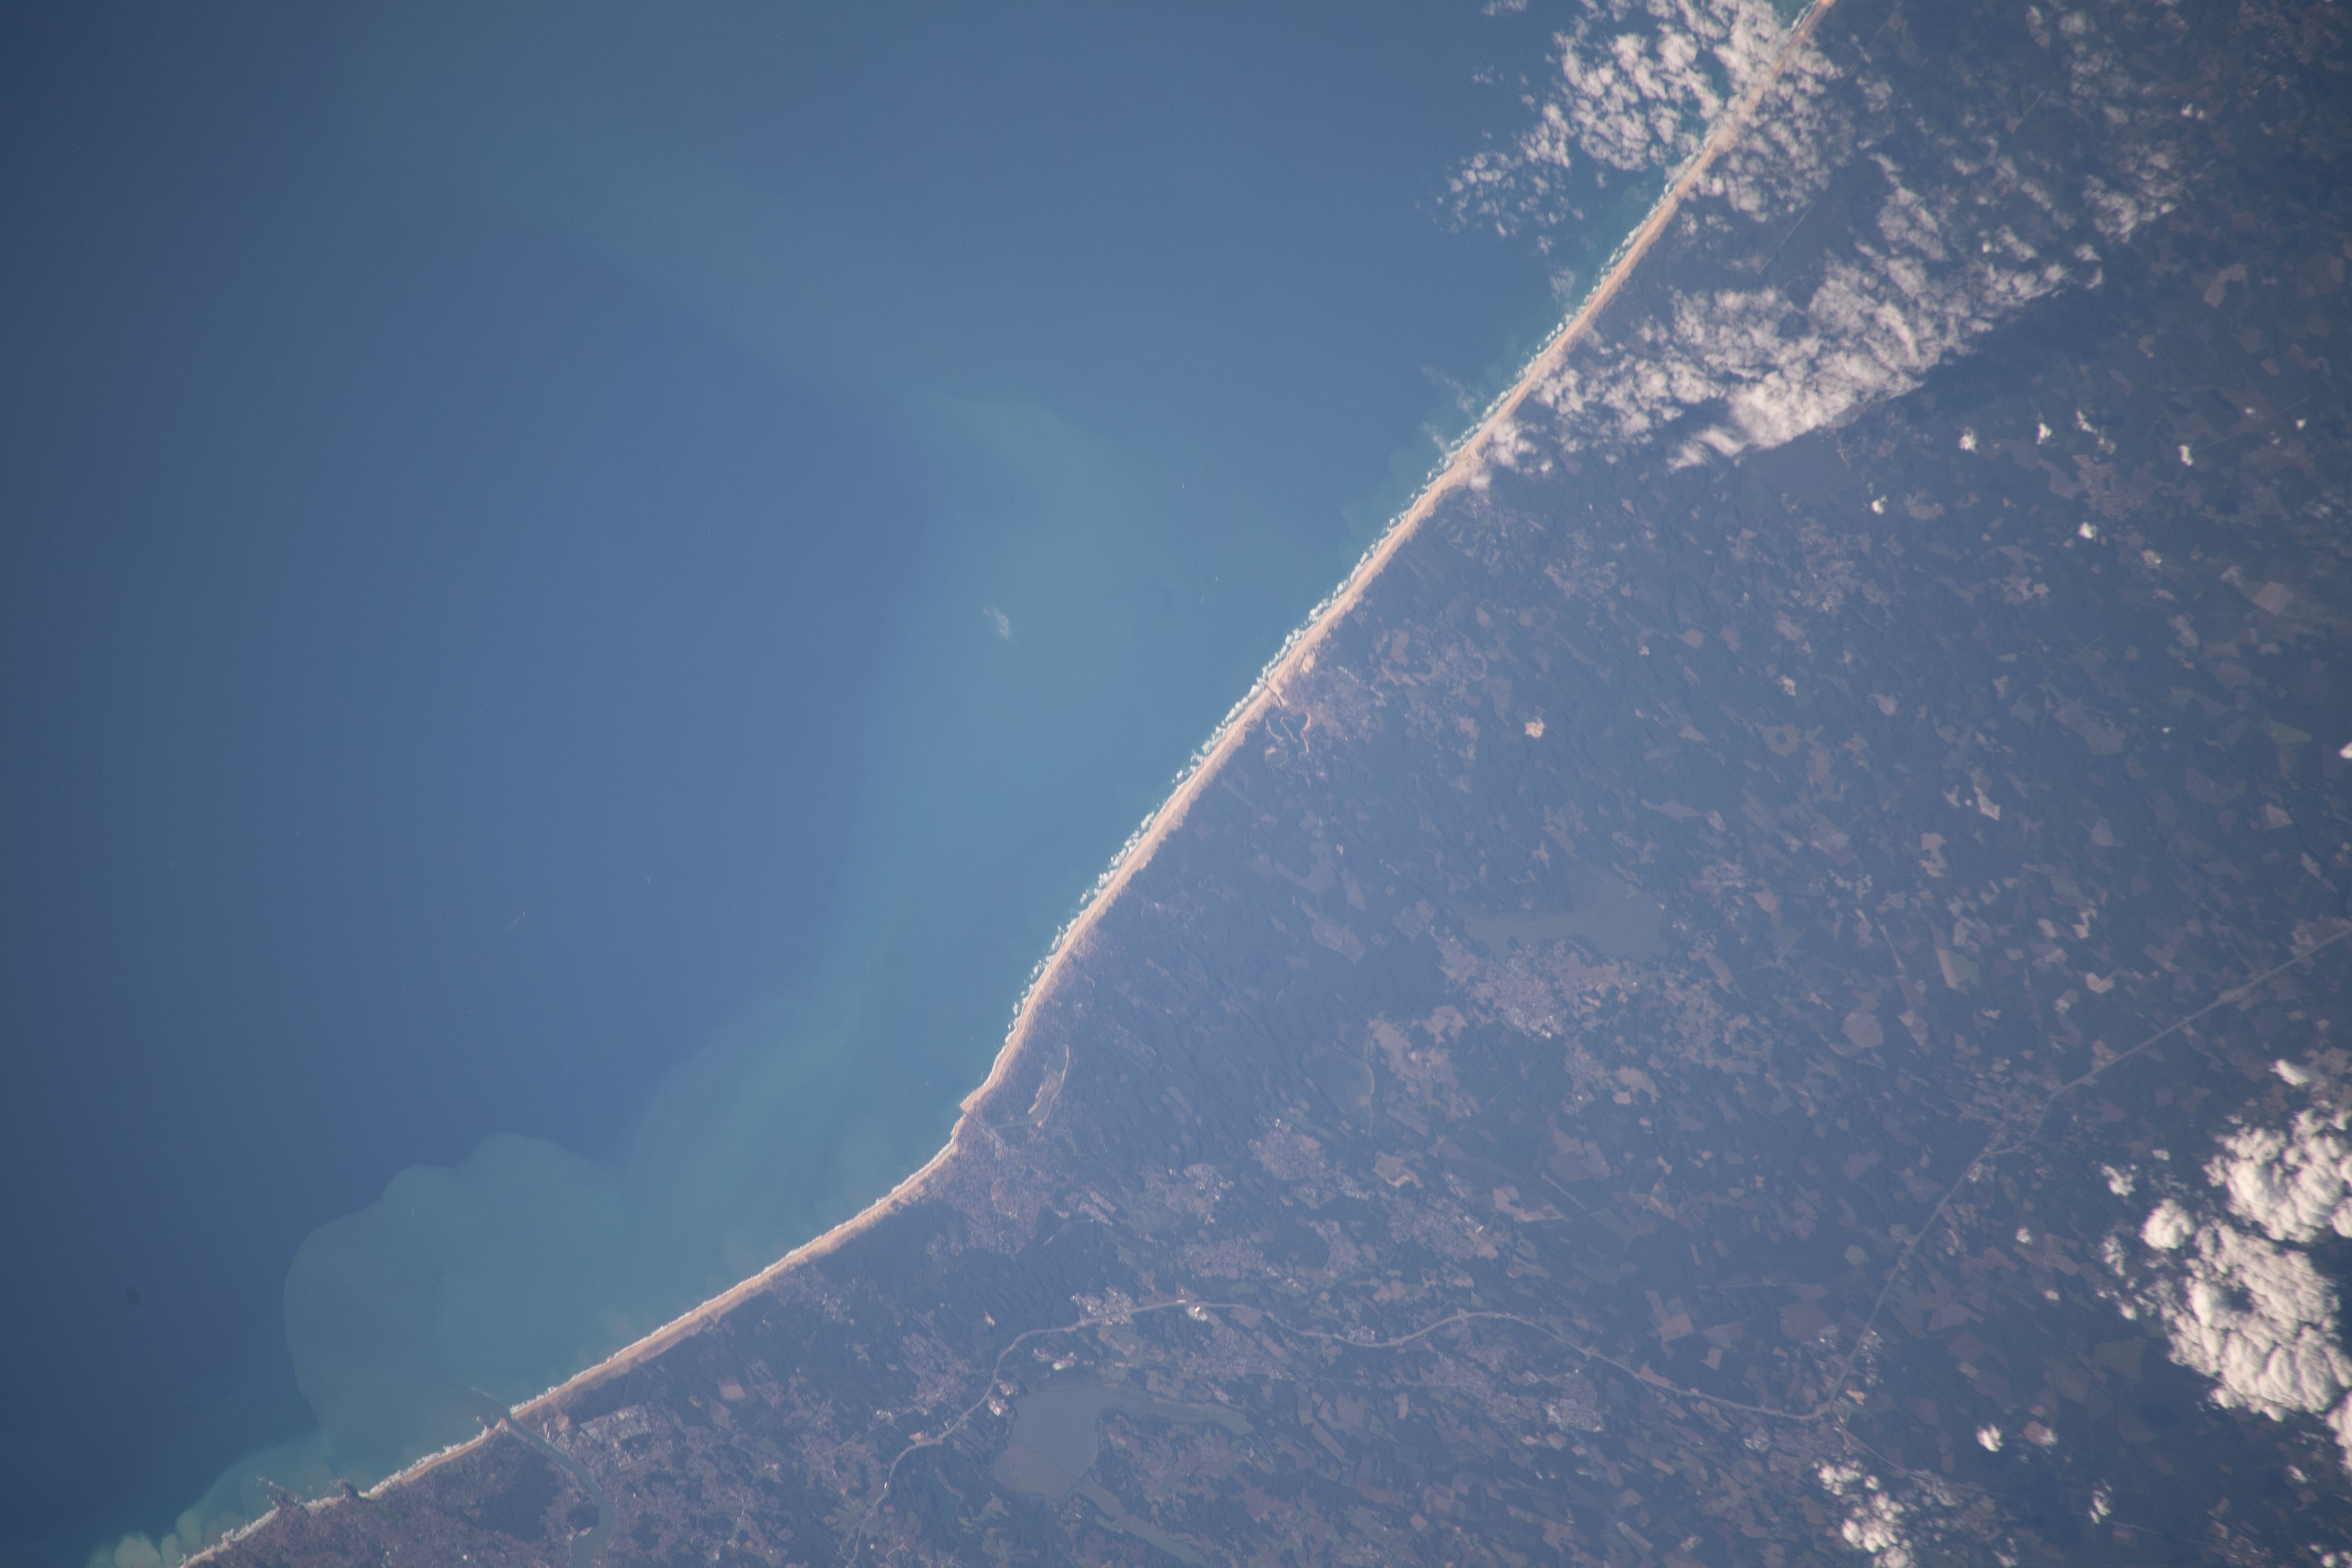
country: FRANCE
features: LOUSTALET, VIEUX-BOUCAU-LES-BAINS, SOUSTONS
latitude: 43.8
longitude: -1.4
